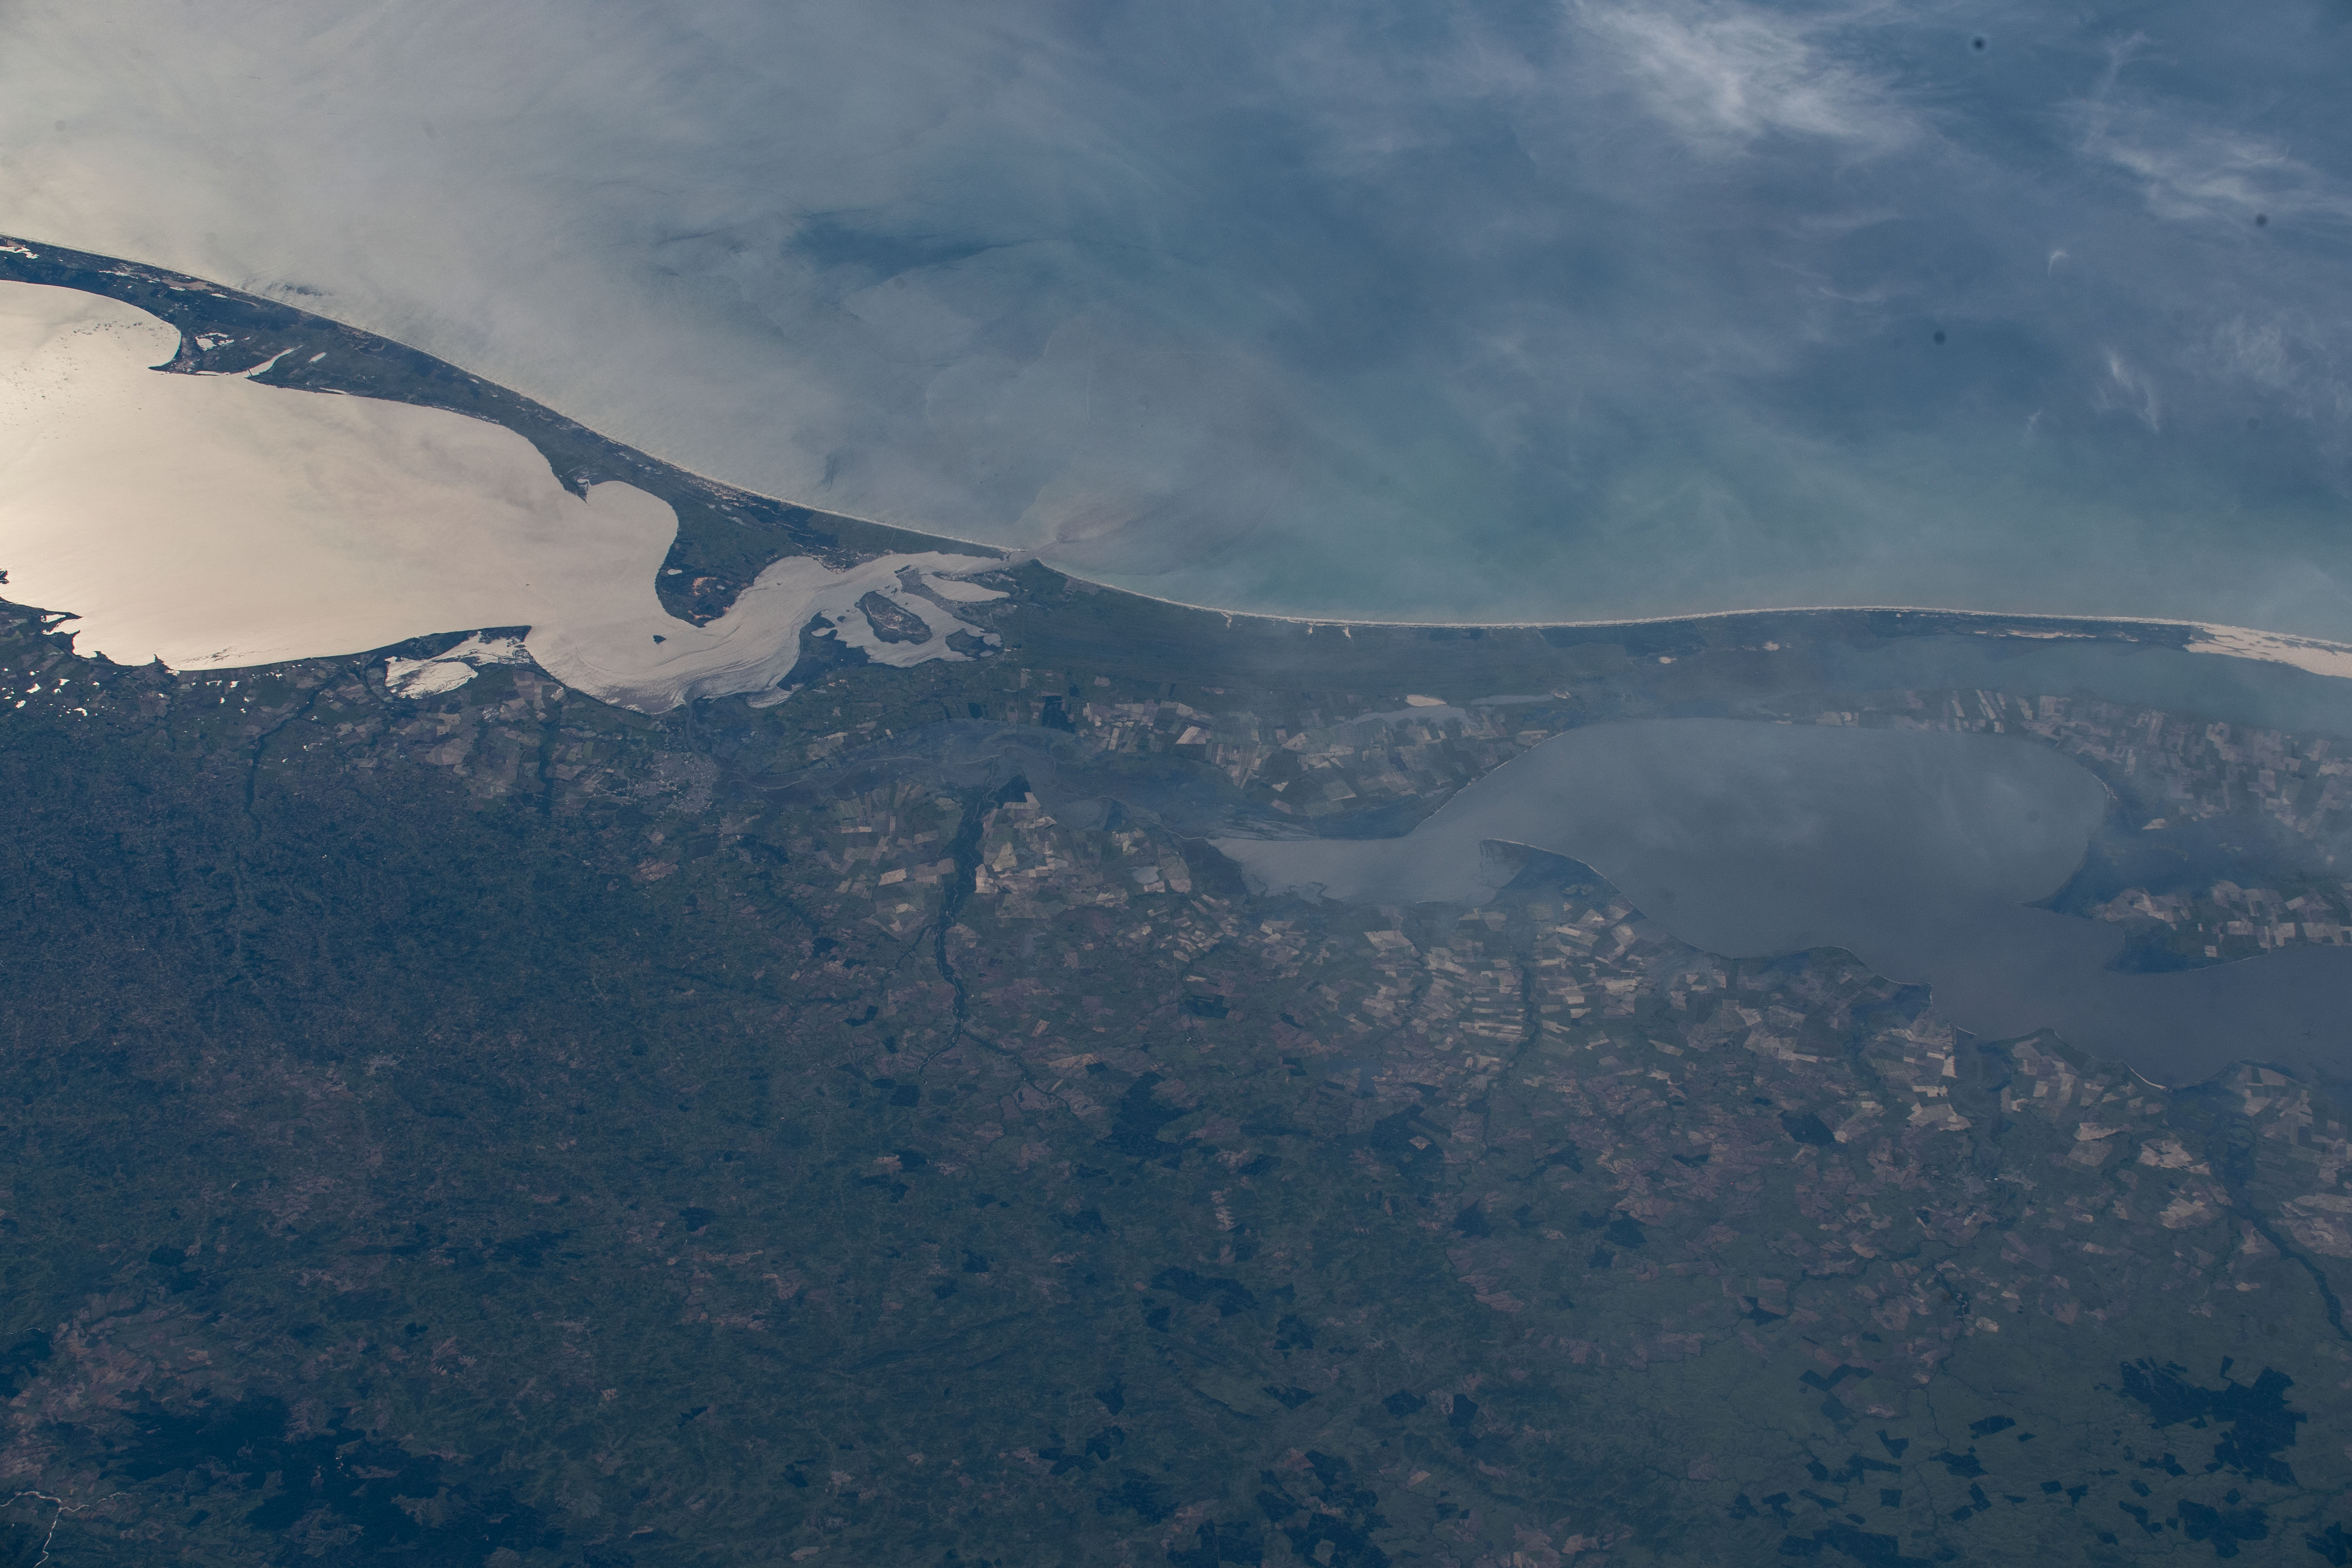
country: BRAZIL
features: LAGOA MIRIM, LAGOA MANGUEIRA, LAGOA DOS PATOS
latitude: -32.3
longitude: -52.5
